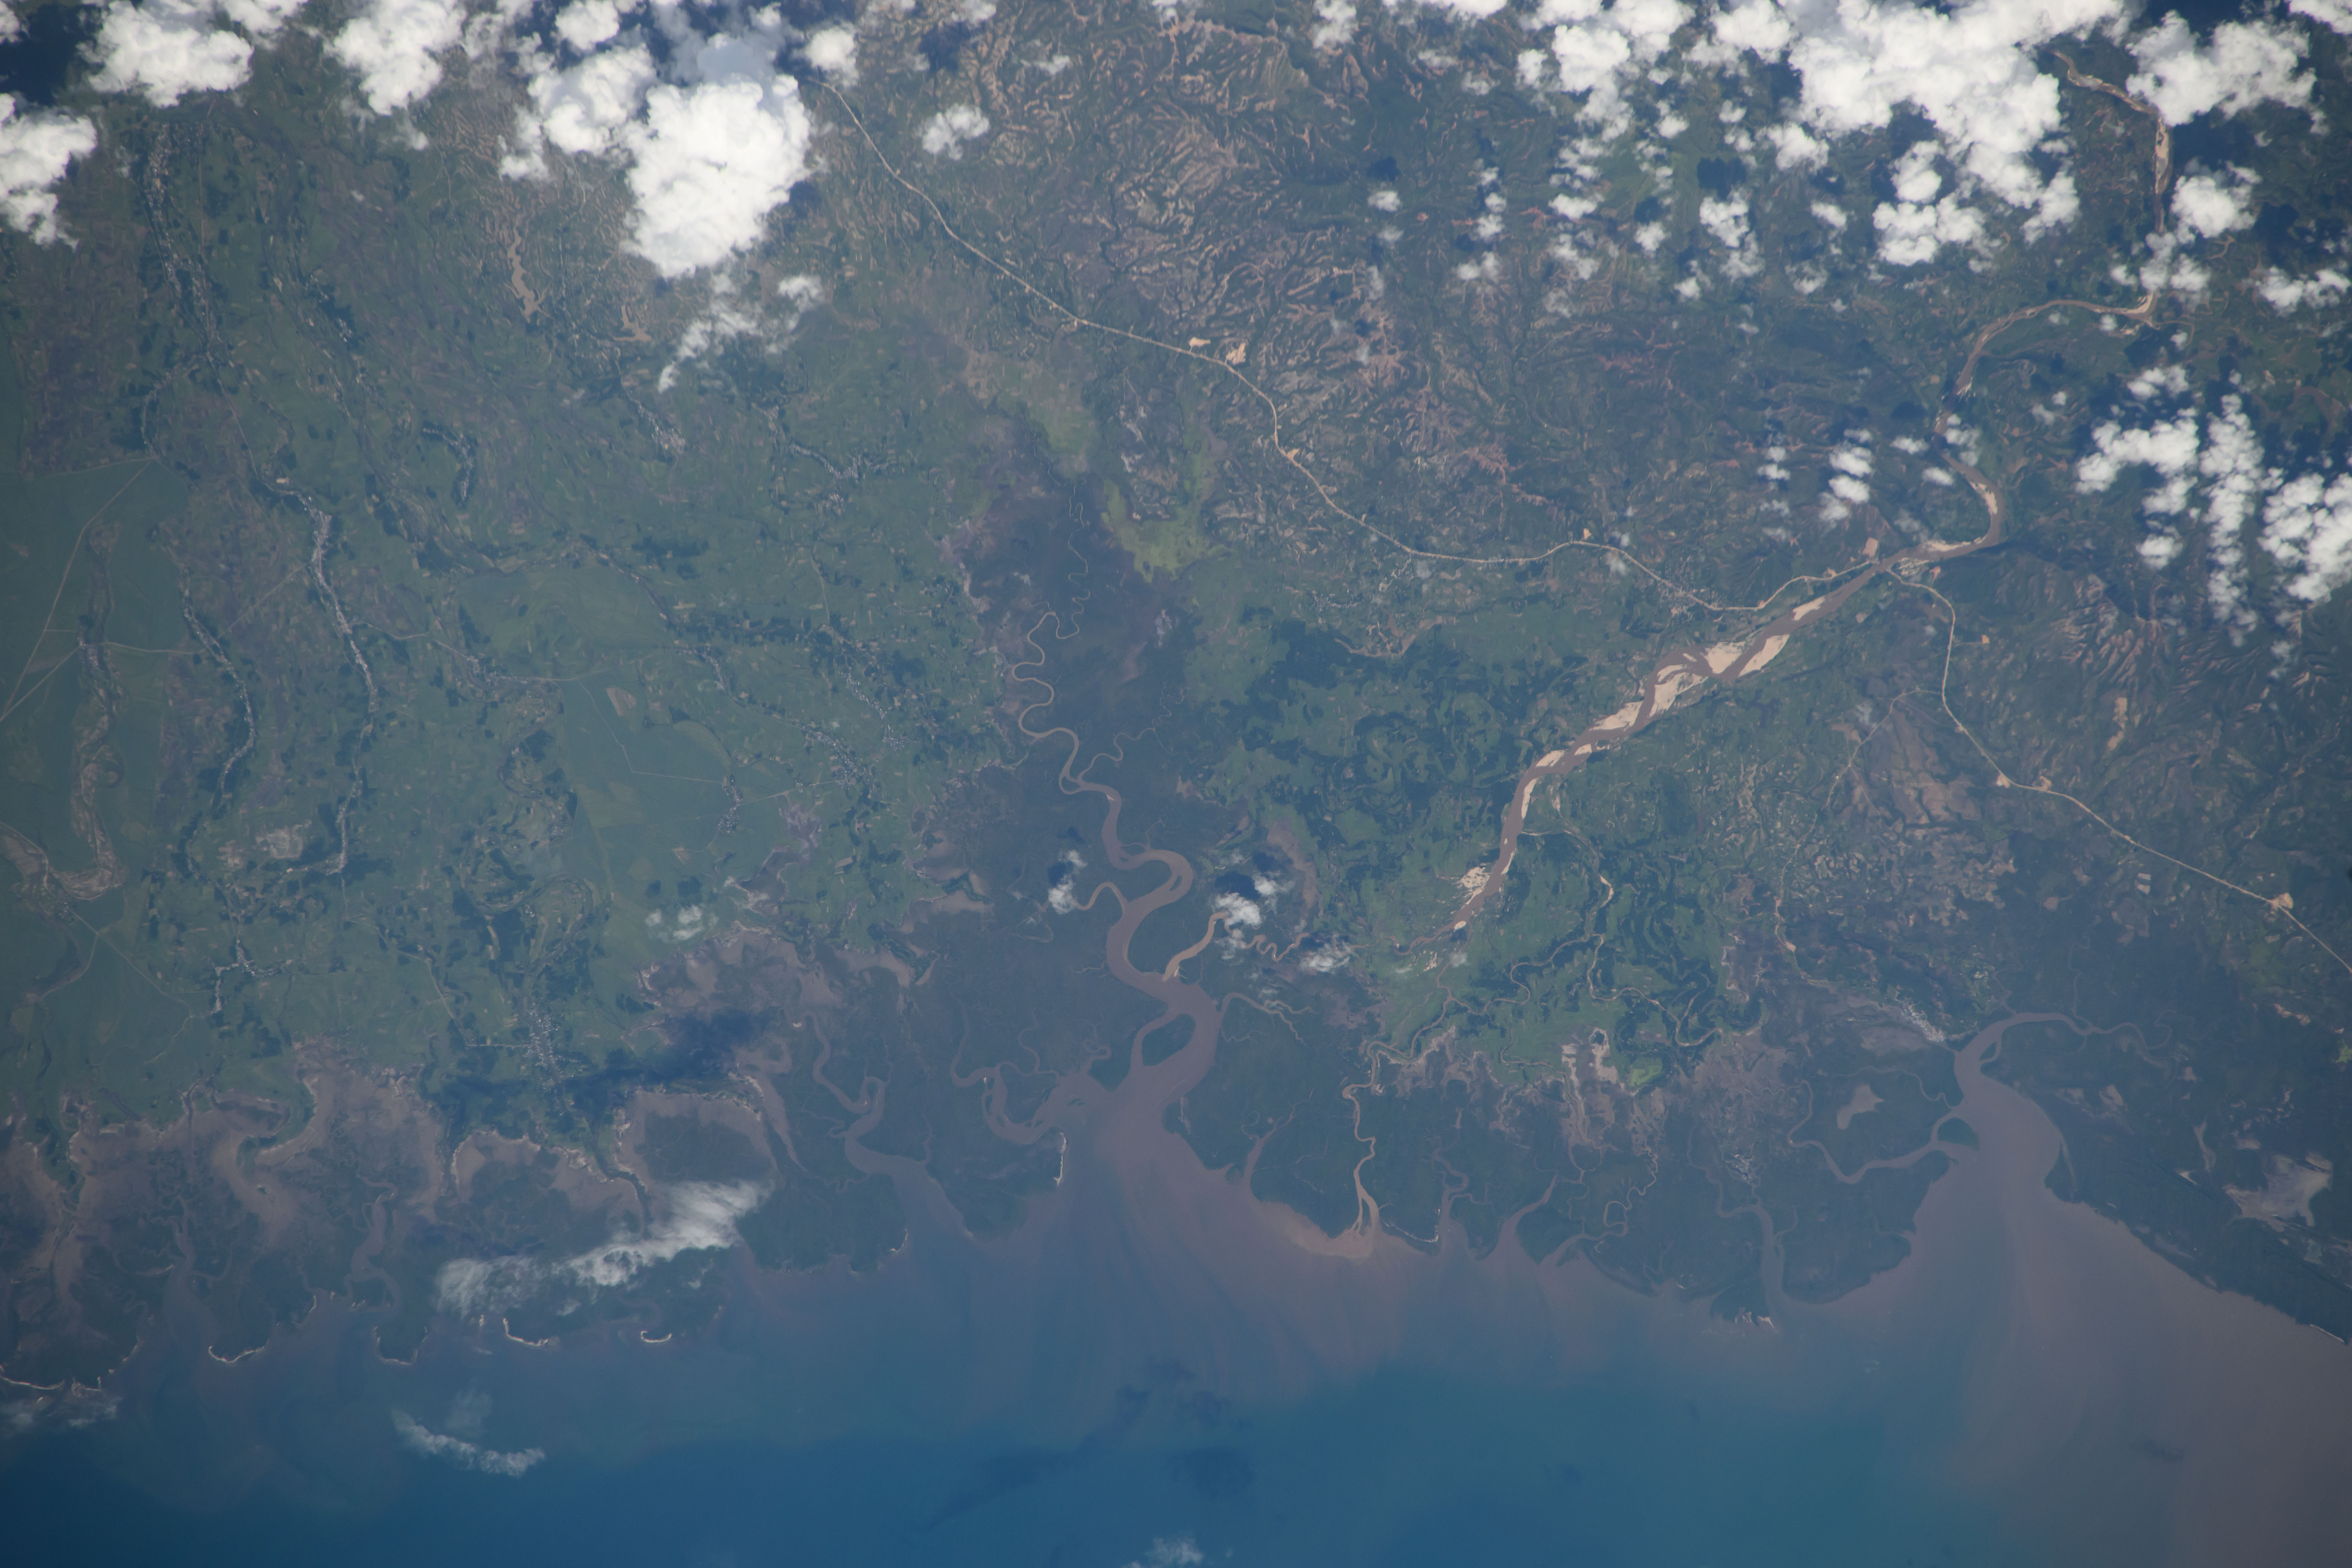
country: MADAGASCAR
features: FLOODING, ANDRANOMENA, MANTALY
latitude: -13.3
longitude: 48.9
